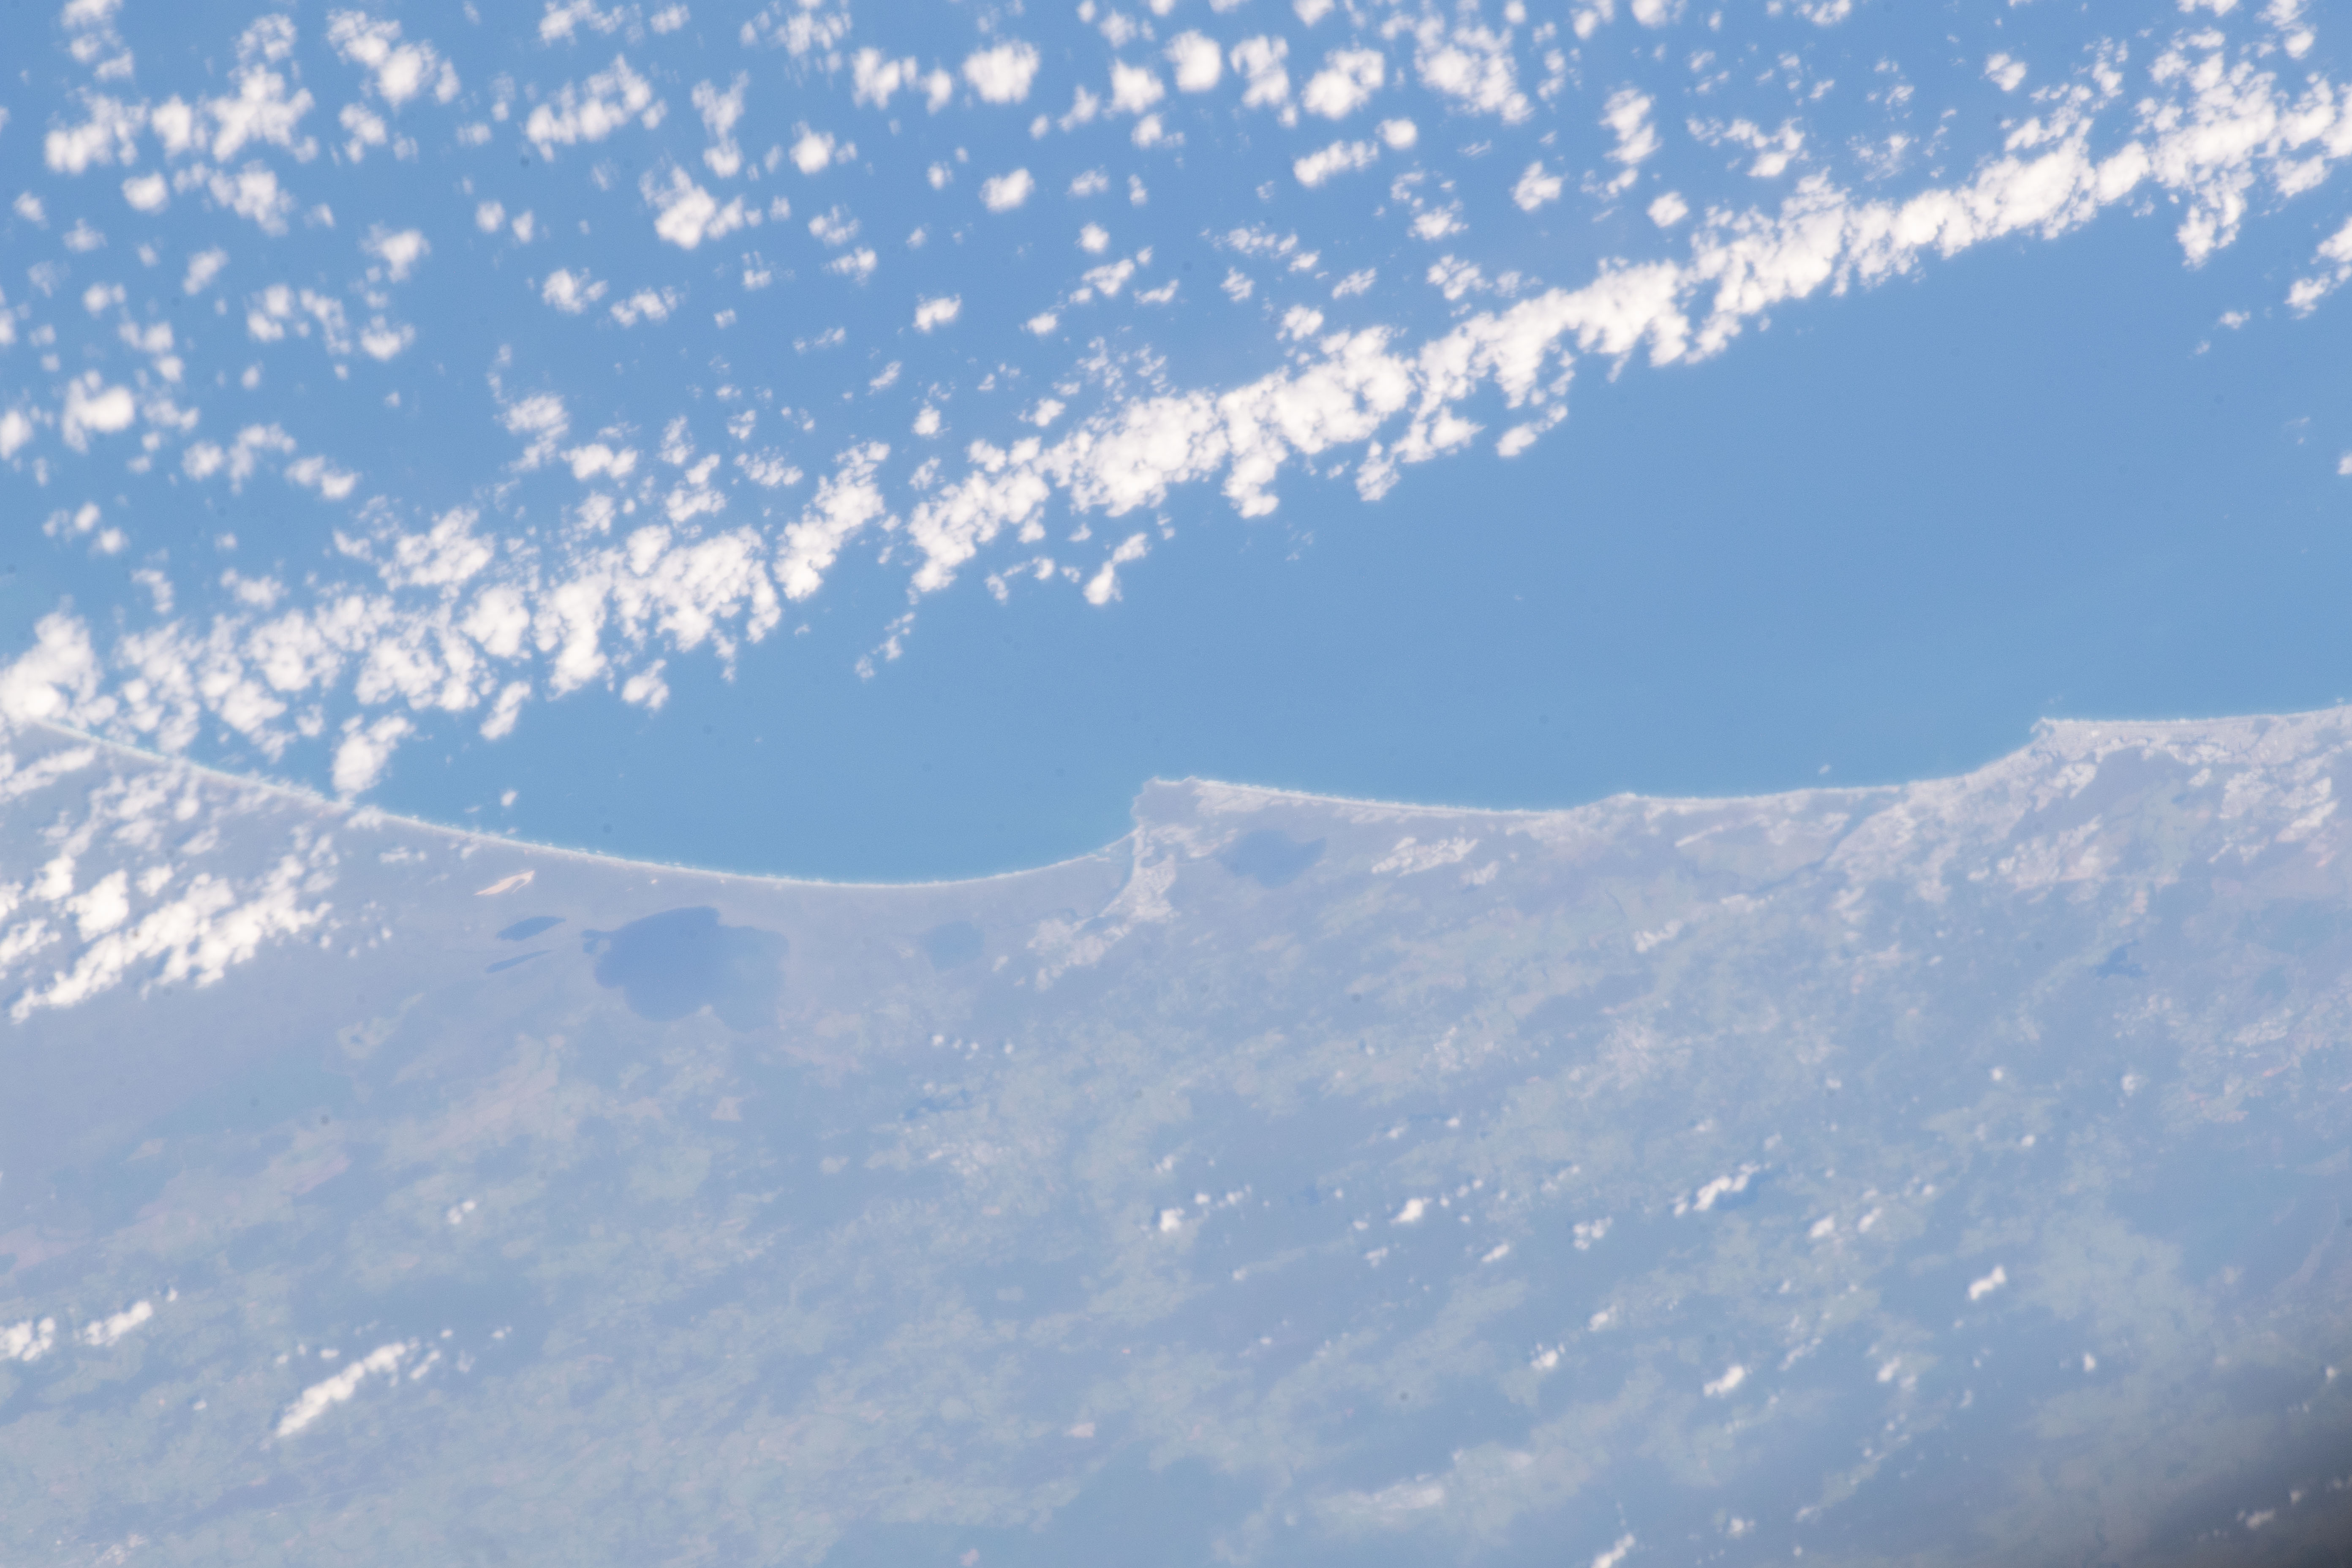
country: AUSTRALIA-Q
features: TEWANTIN, LAKE COOTHARABA
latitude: -26.4
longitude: 153.1
